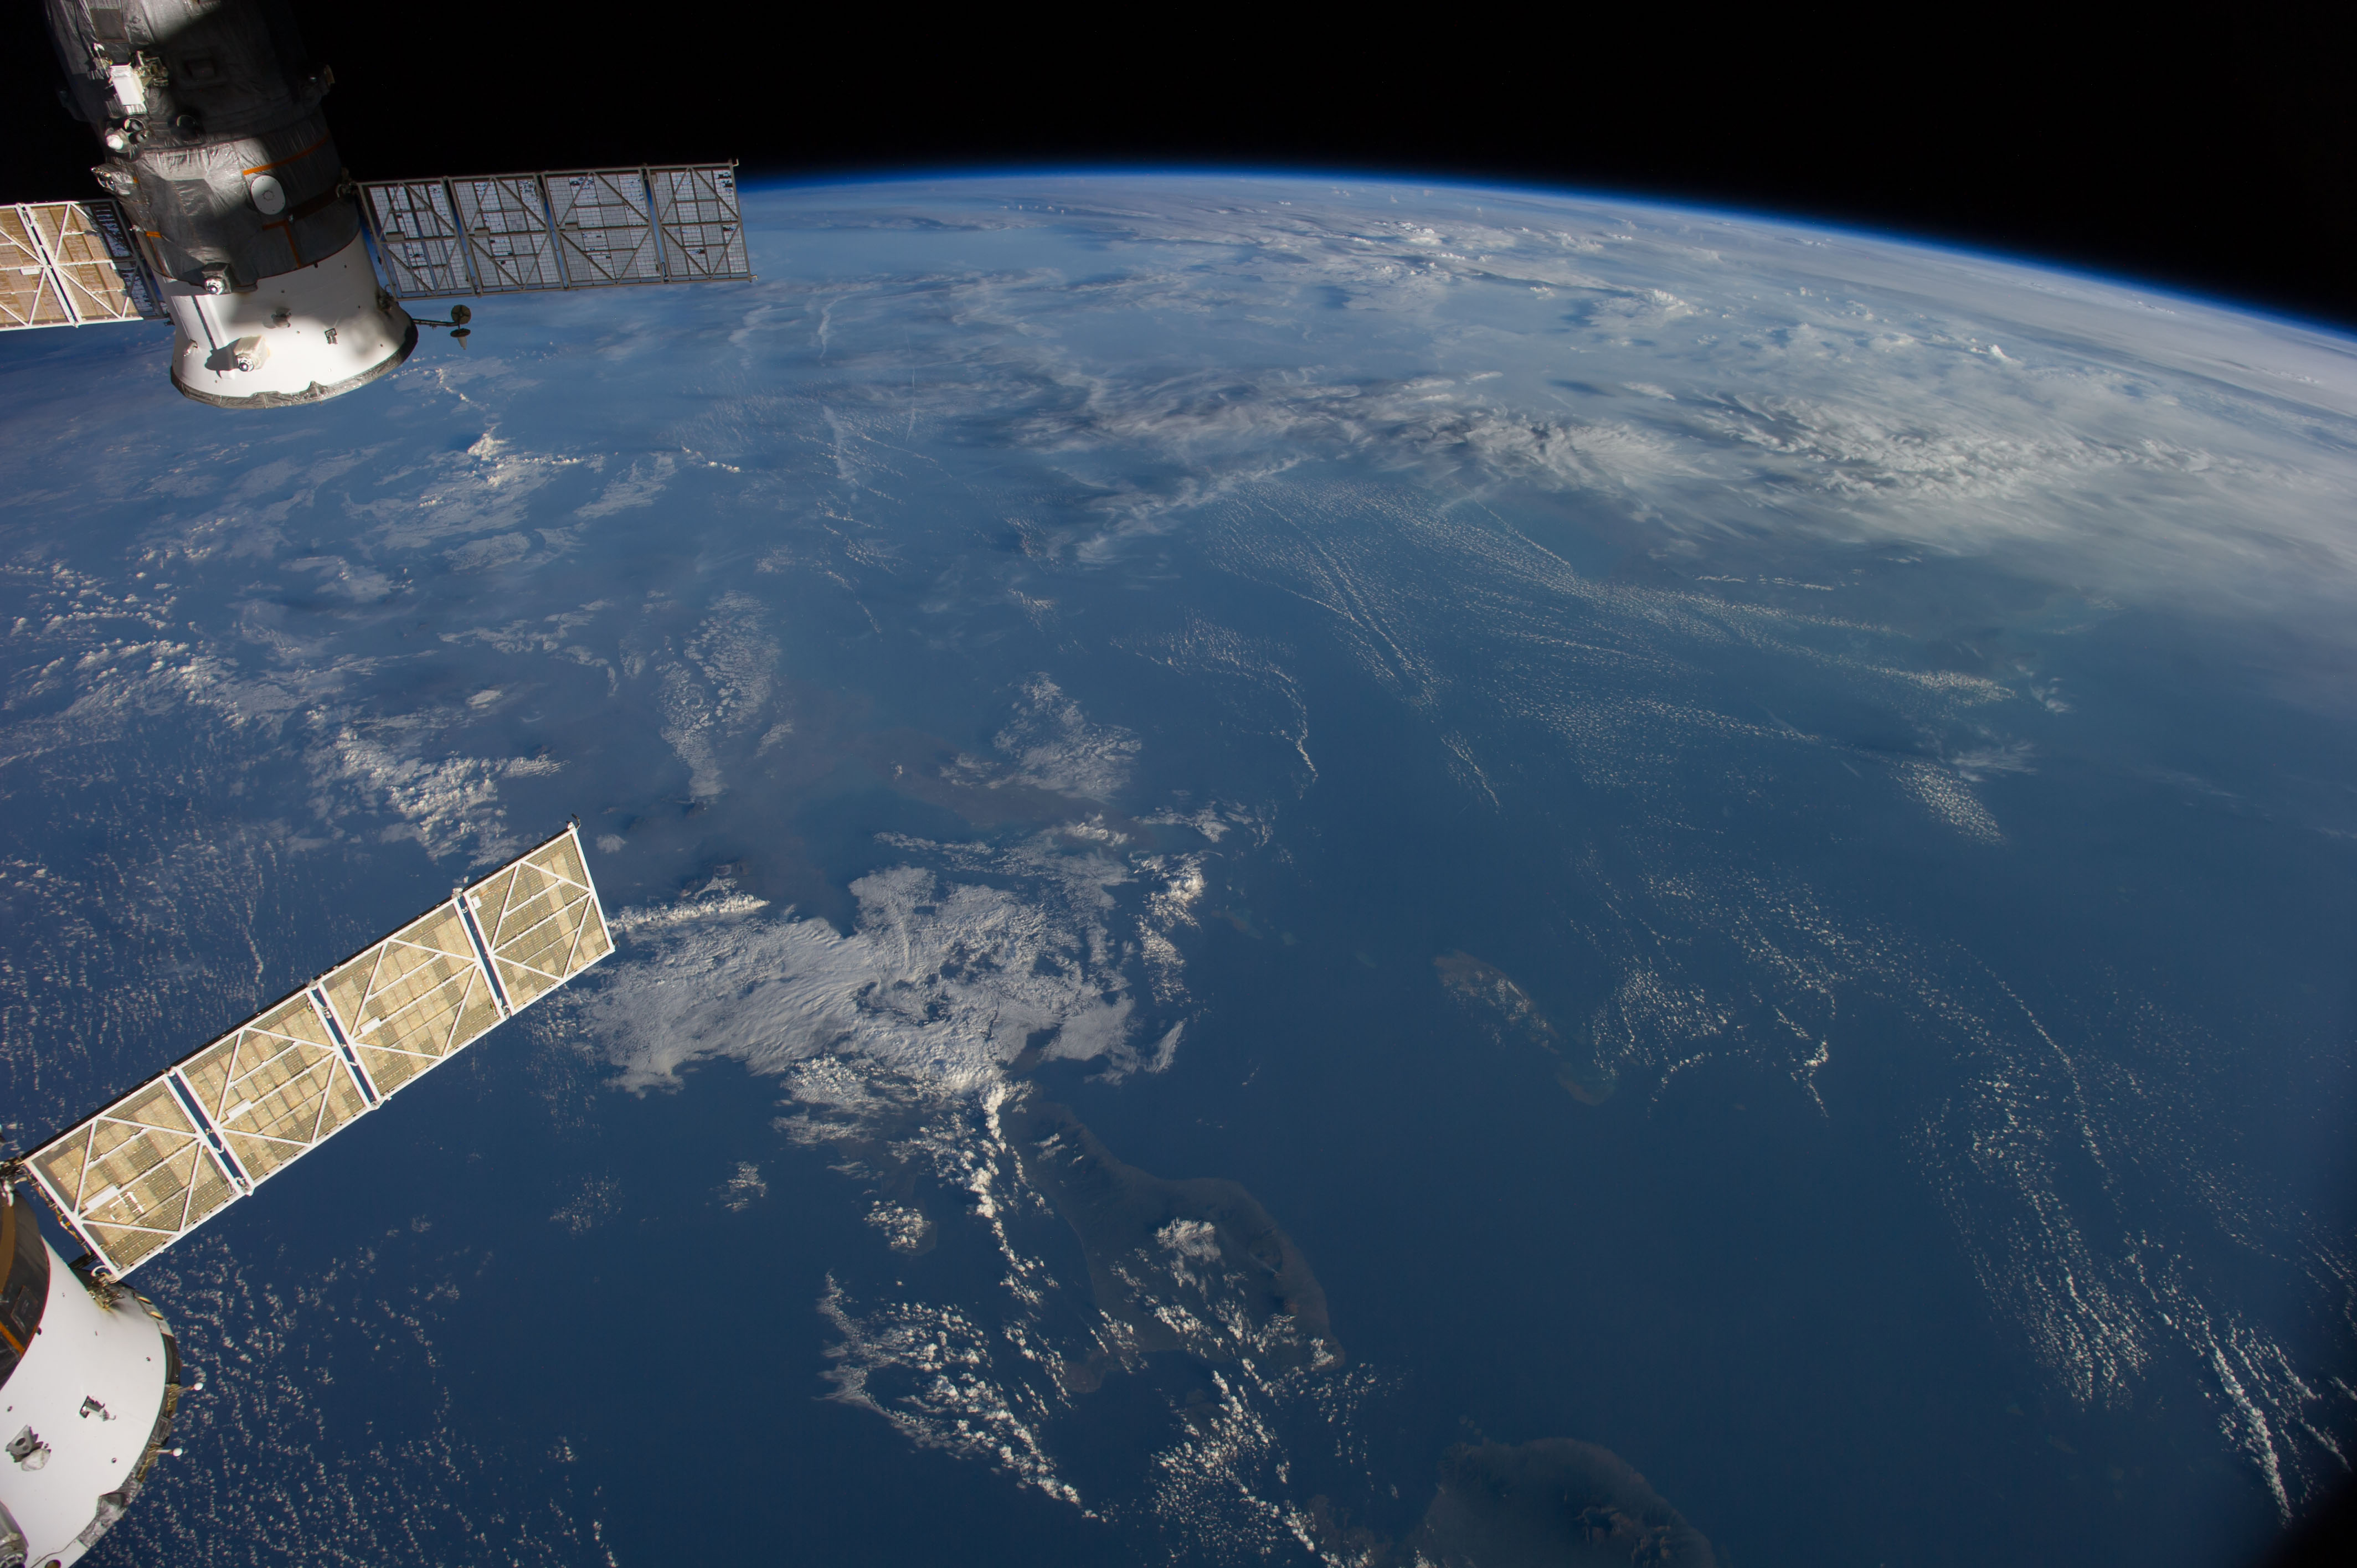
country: INDONESIA-J
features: BALI, BALI S., JAVA S., ATMOSPHERIC LIMB
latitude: -7.0
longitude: 114.5
